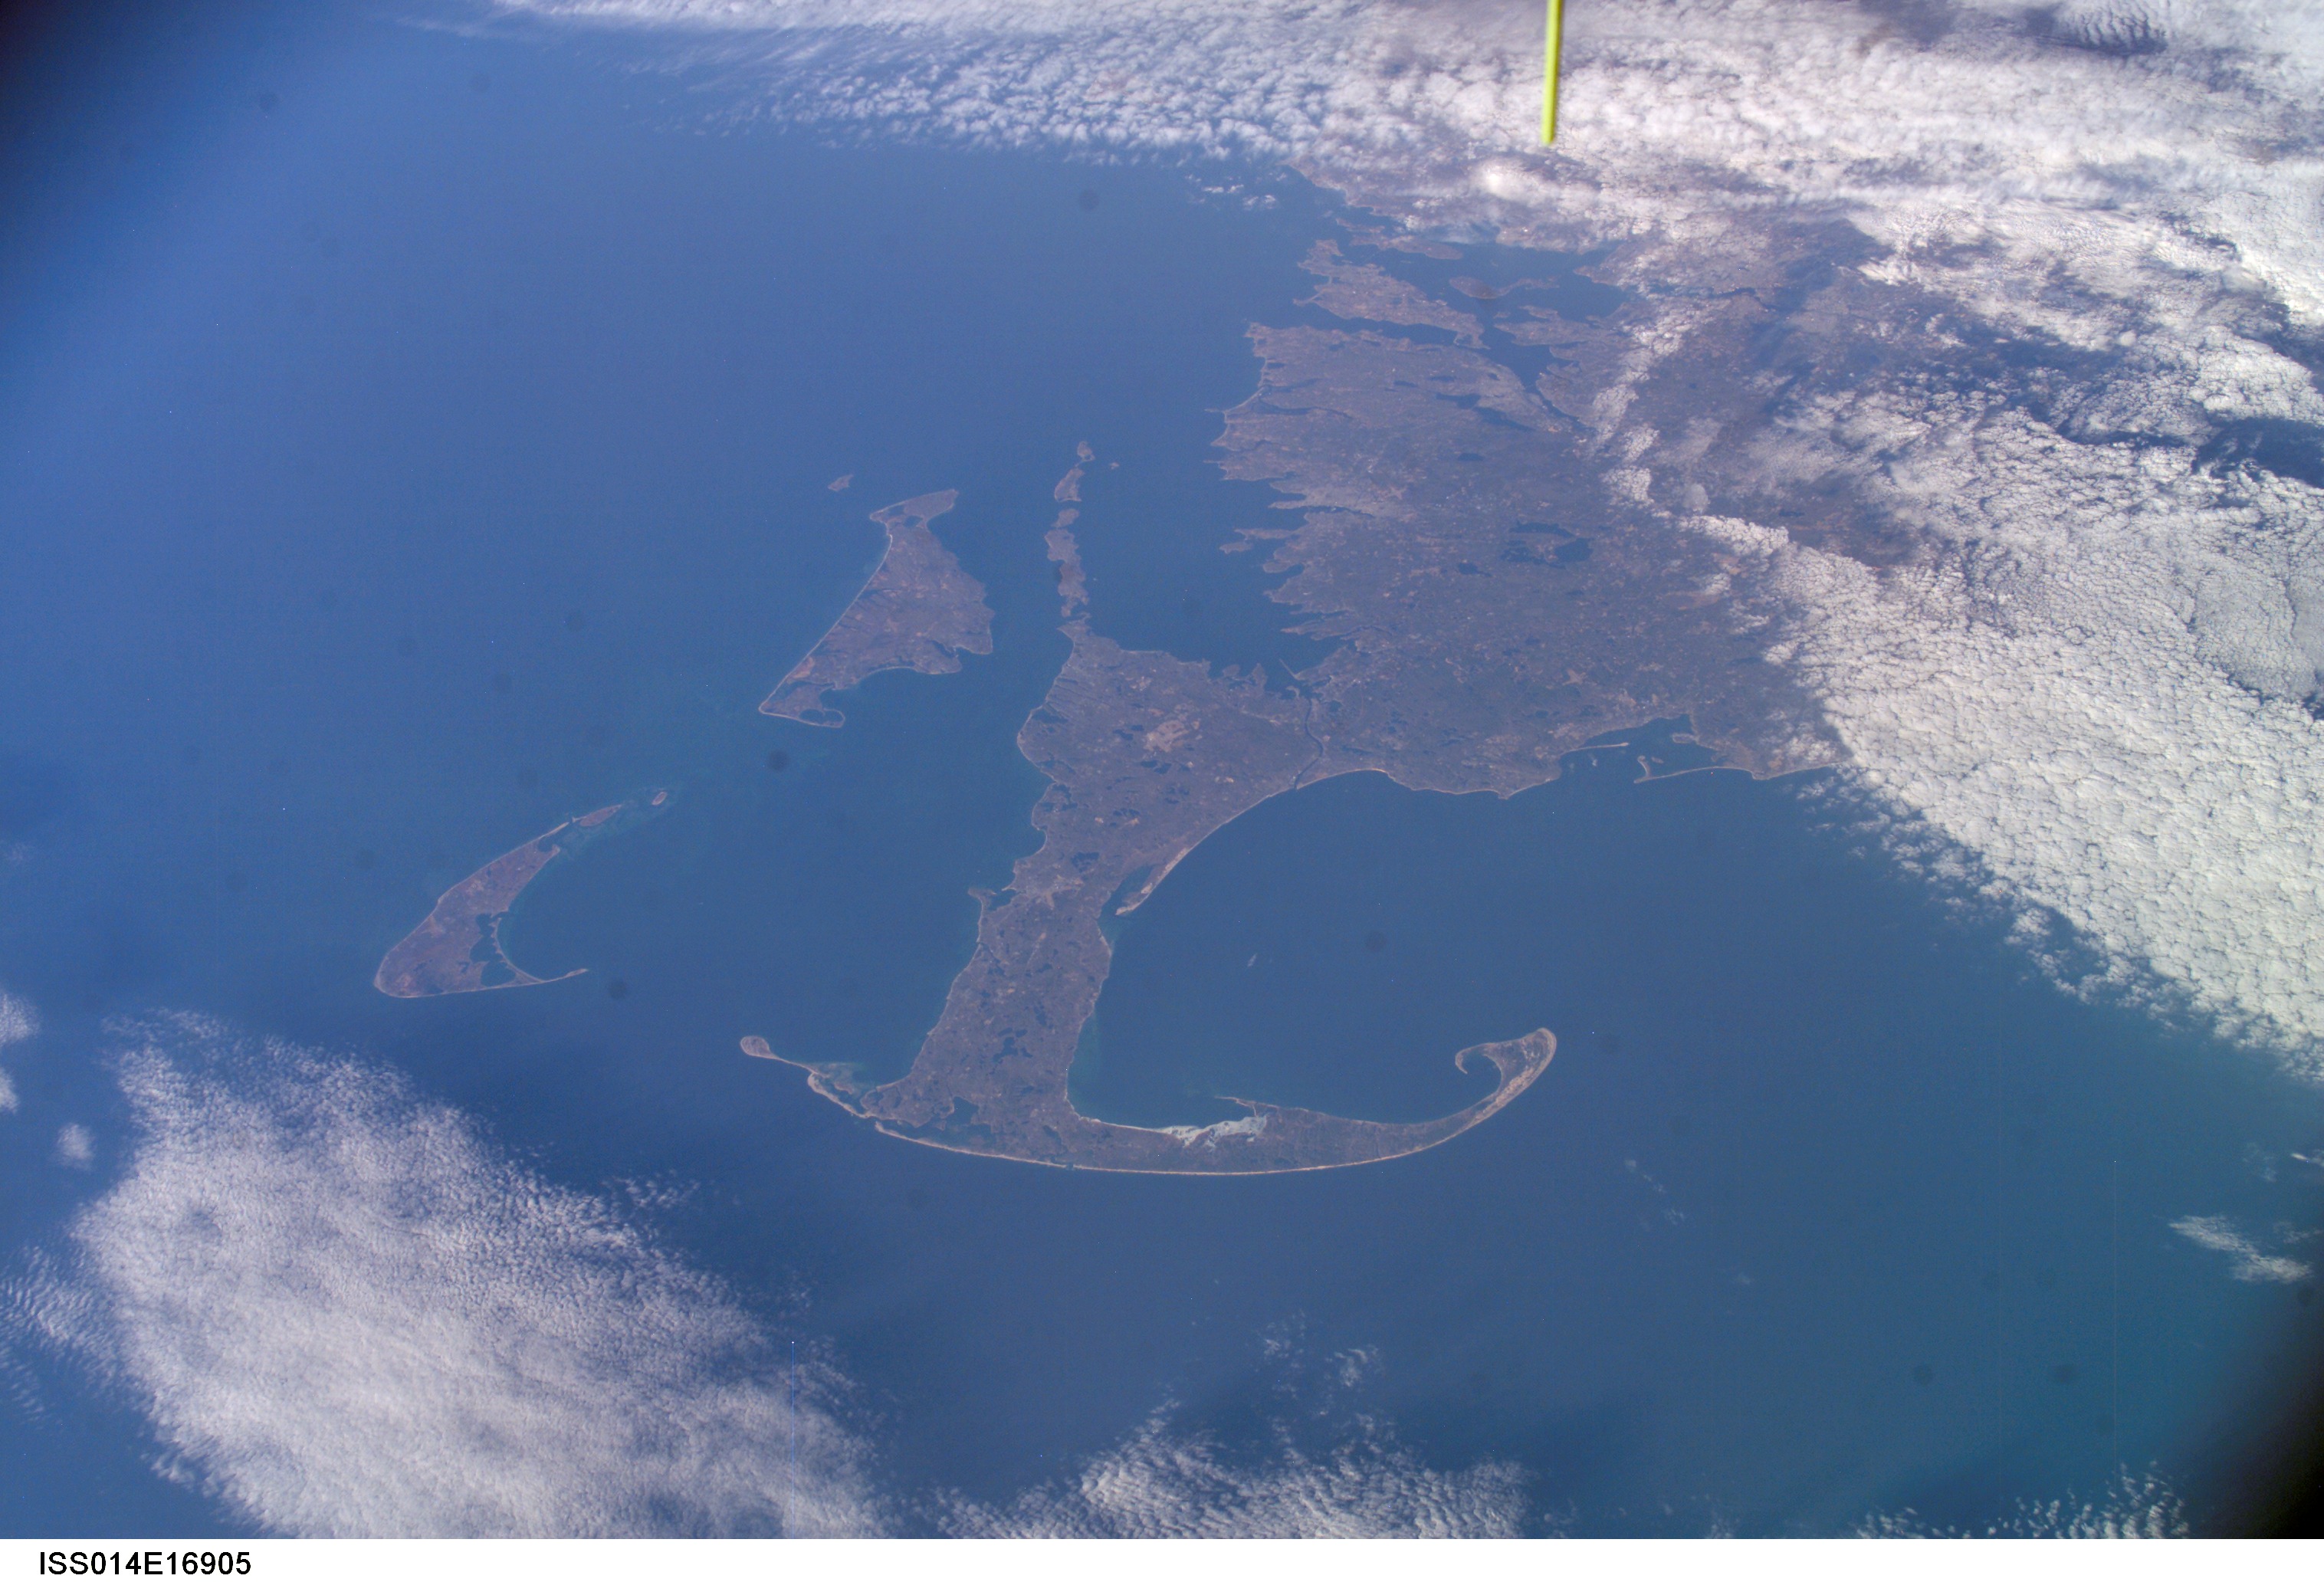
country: USA-MASSACHUSETTS
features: CAPE COD AREA, BAYS, ISLANDS
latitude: 41.5
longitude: -70.5
